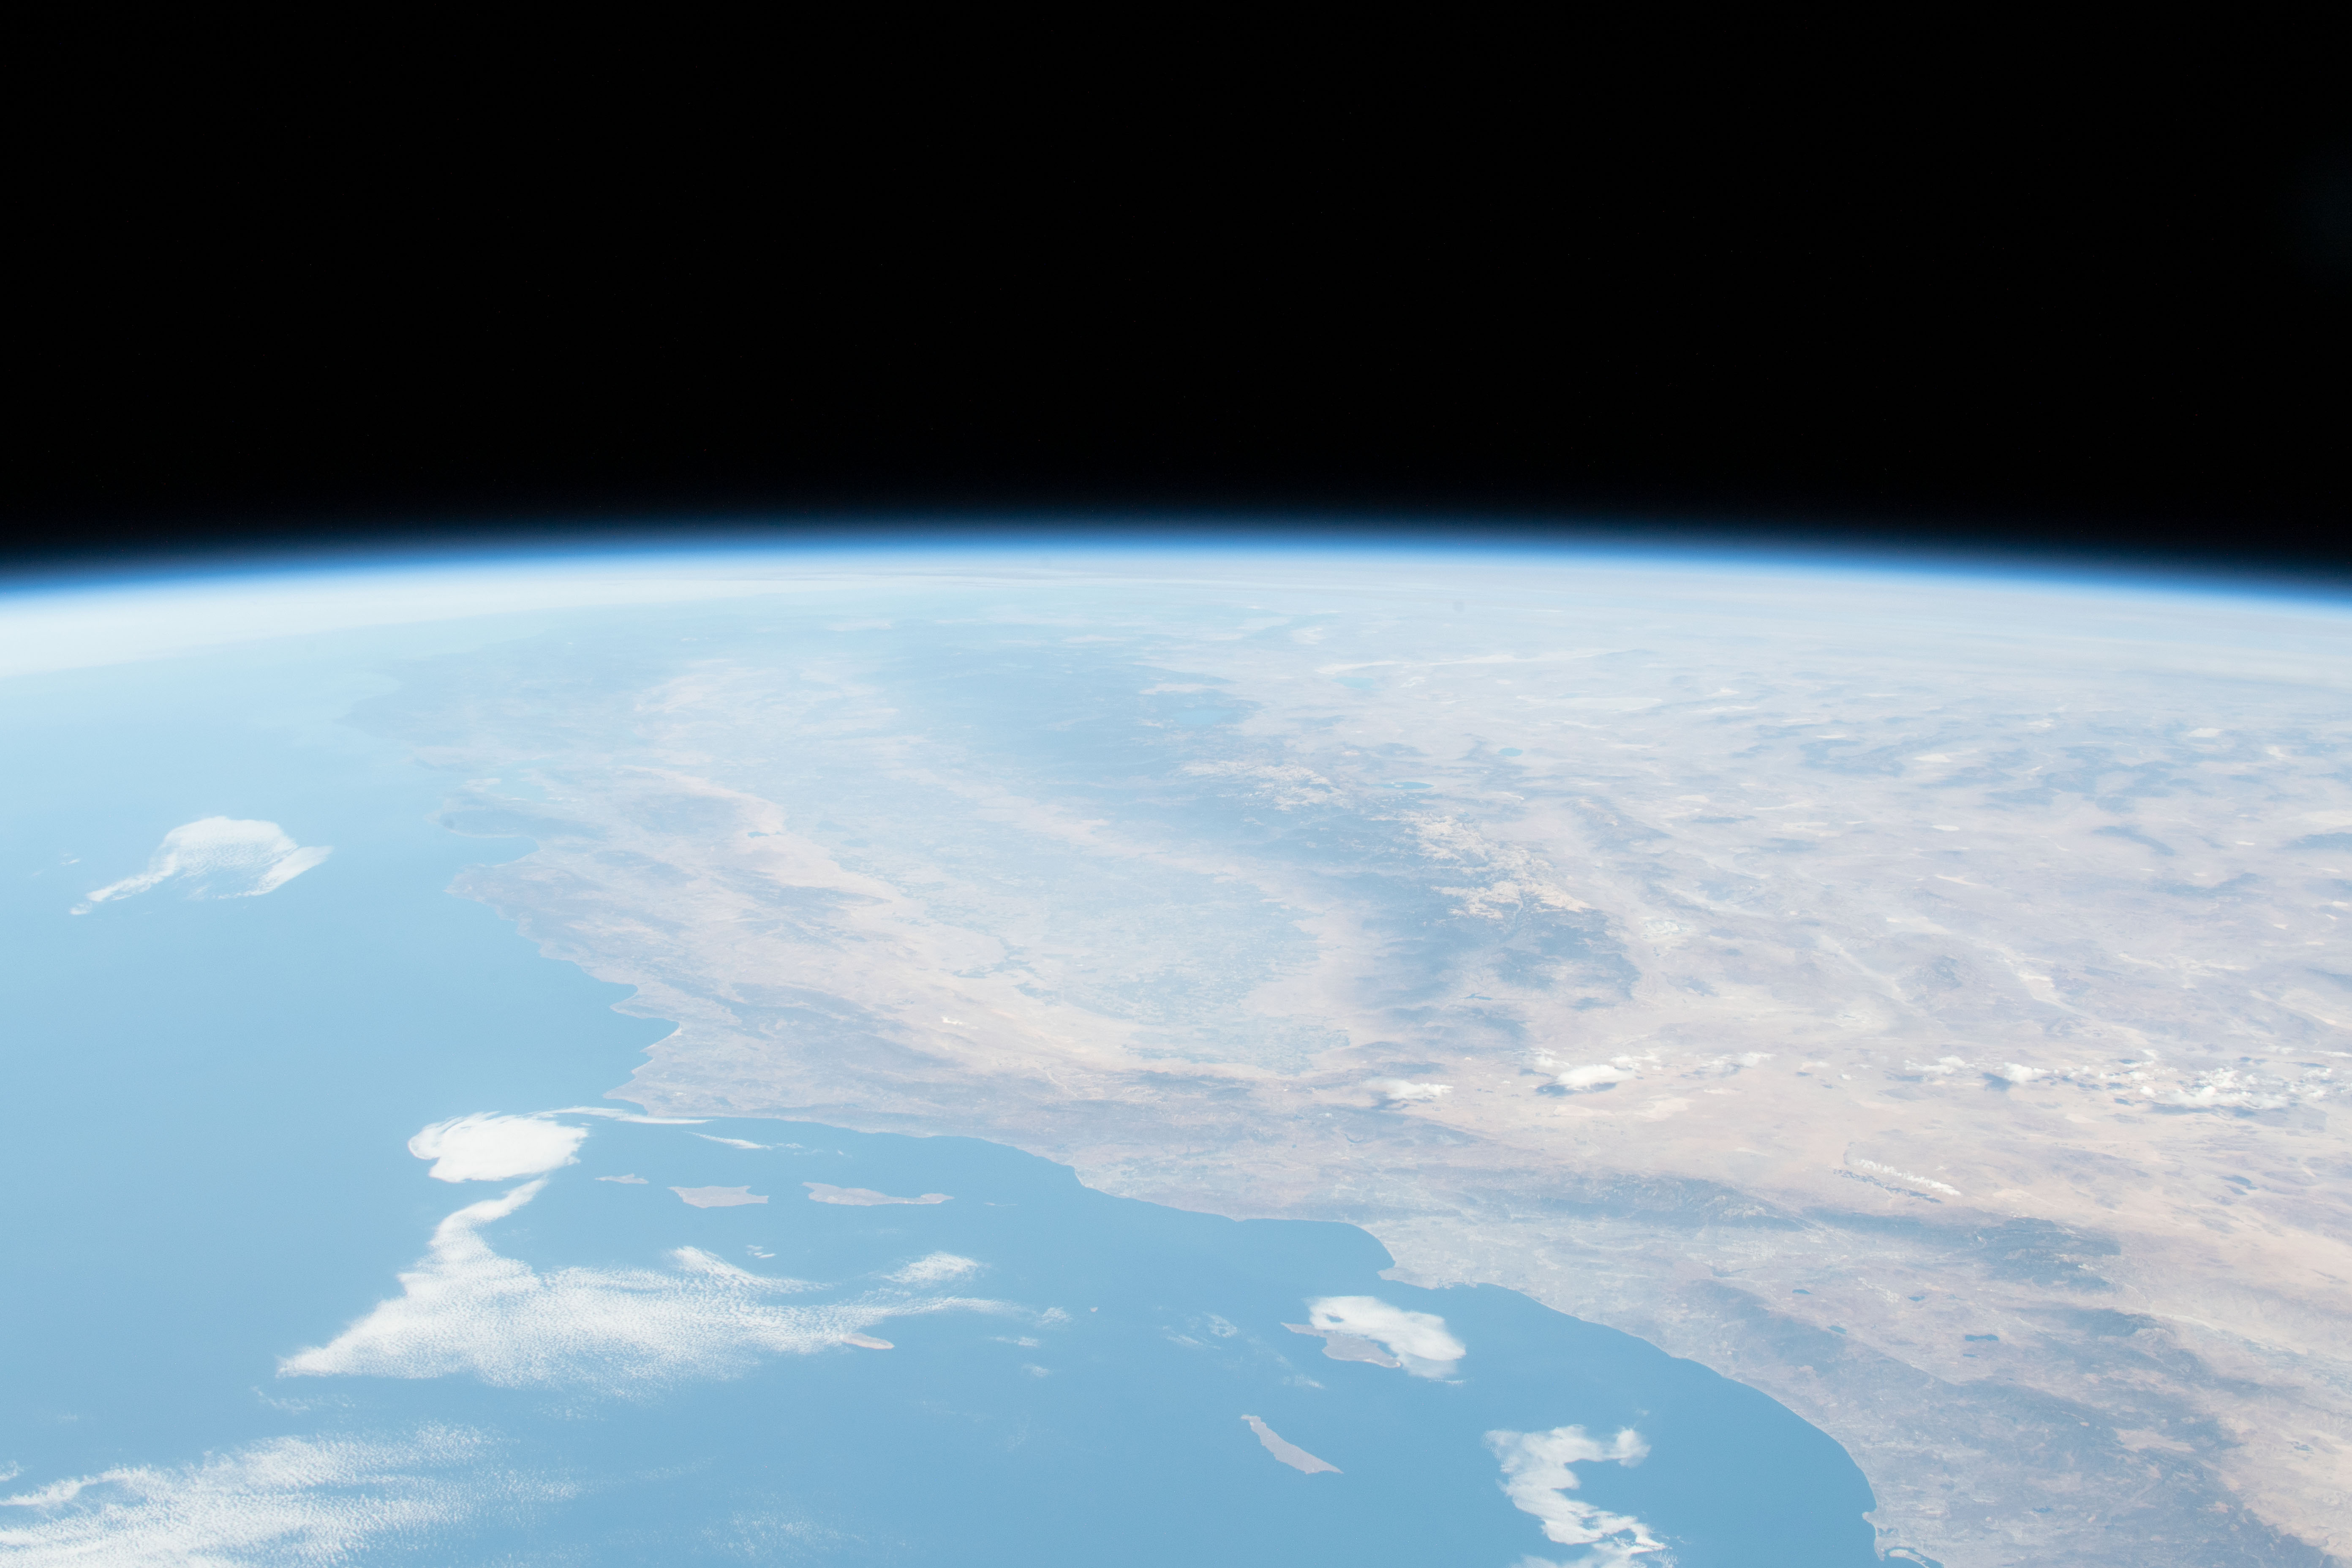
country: USA-CALIFORNIA
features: CALIFORNIA, SIERRA NEVADA
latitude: 37.0
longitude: -119.0
